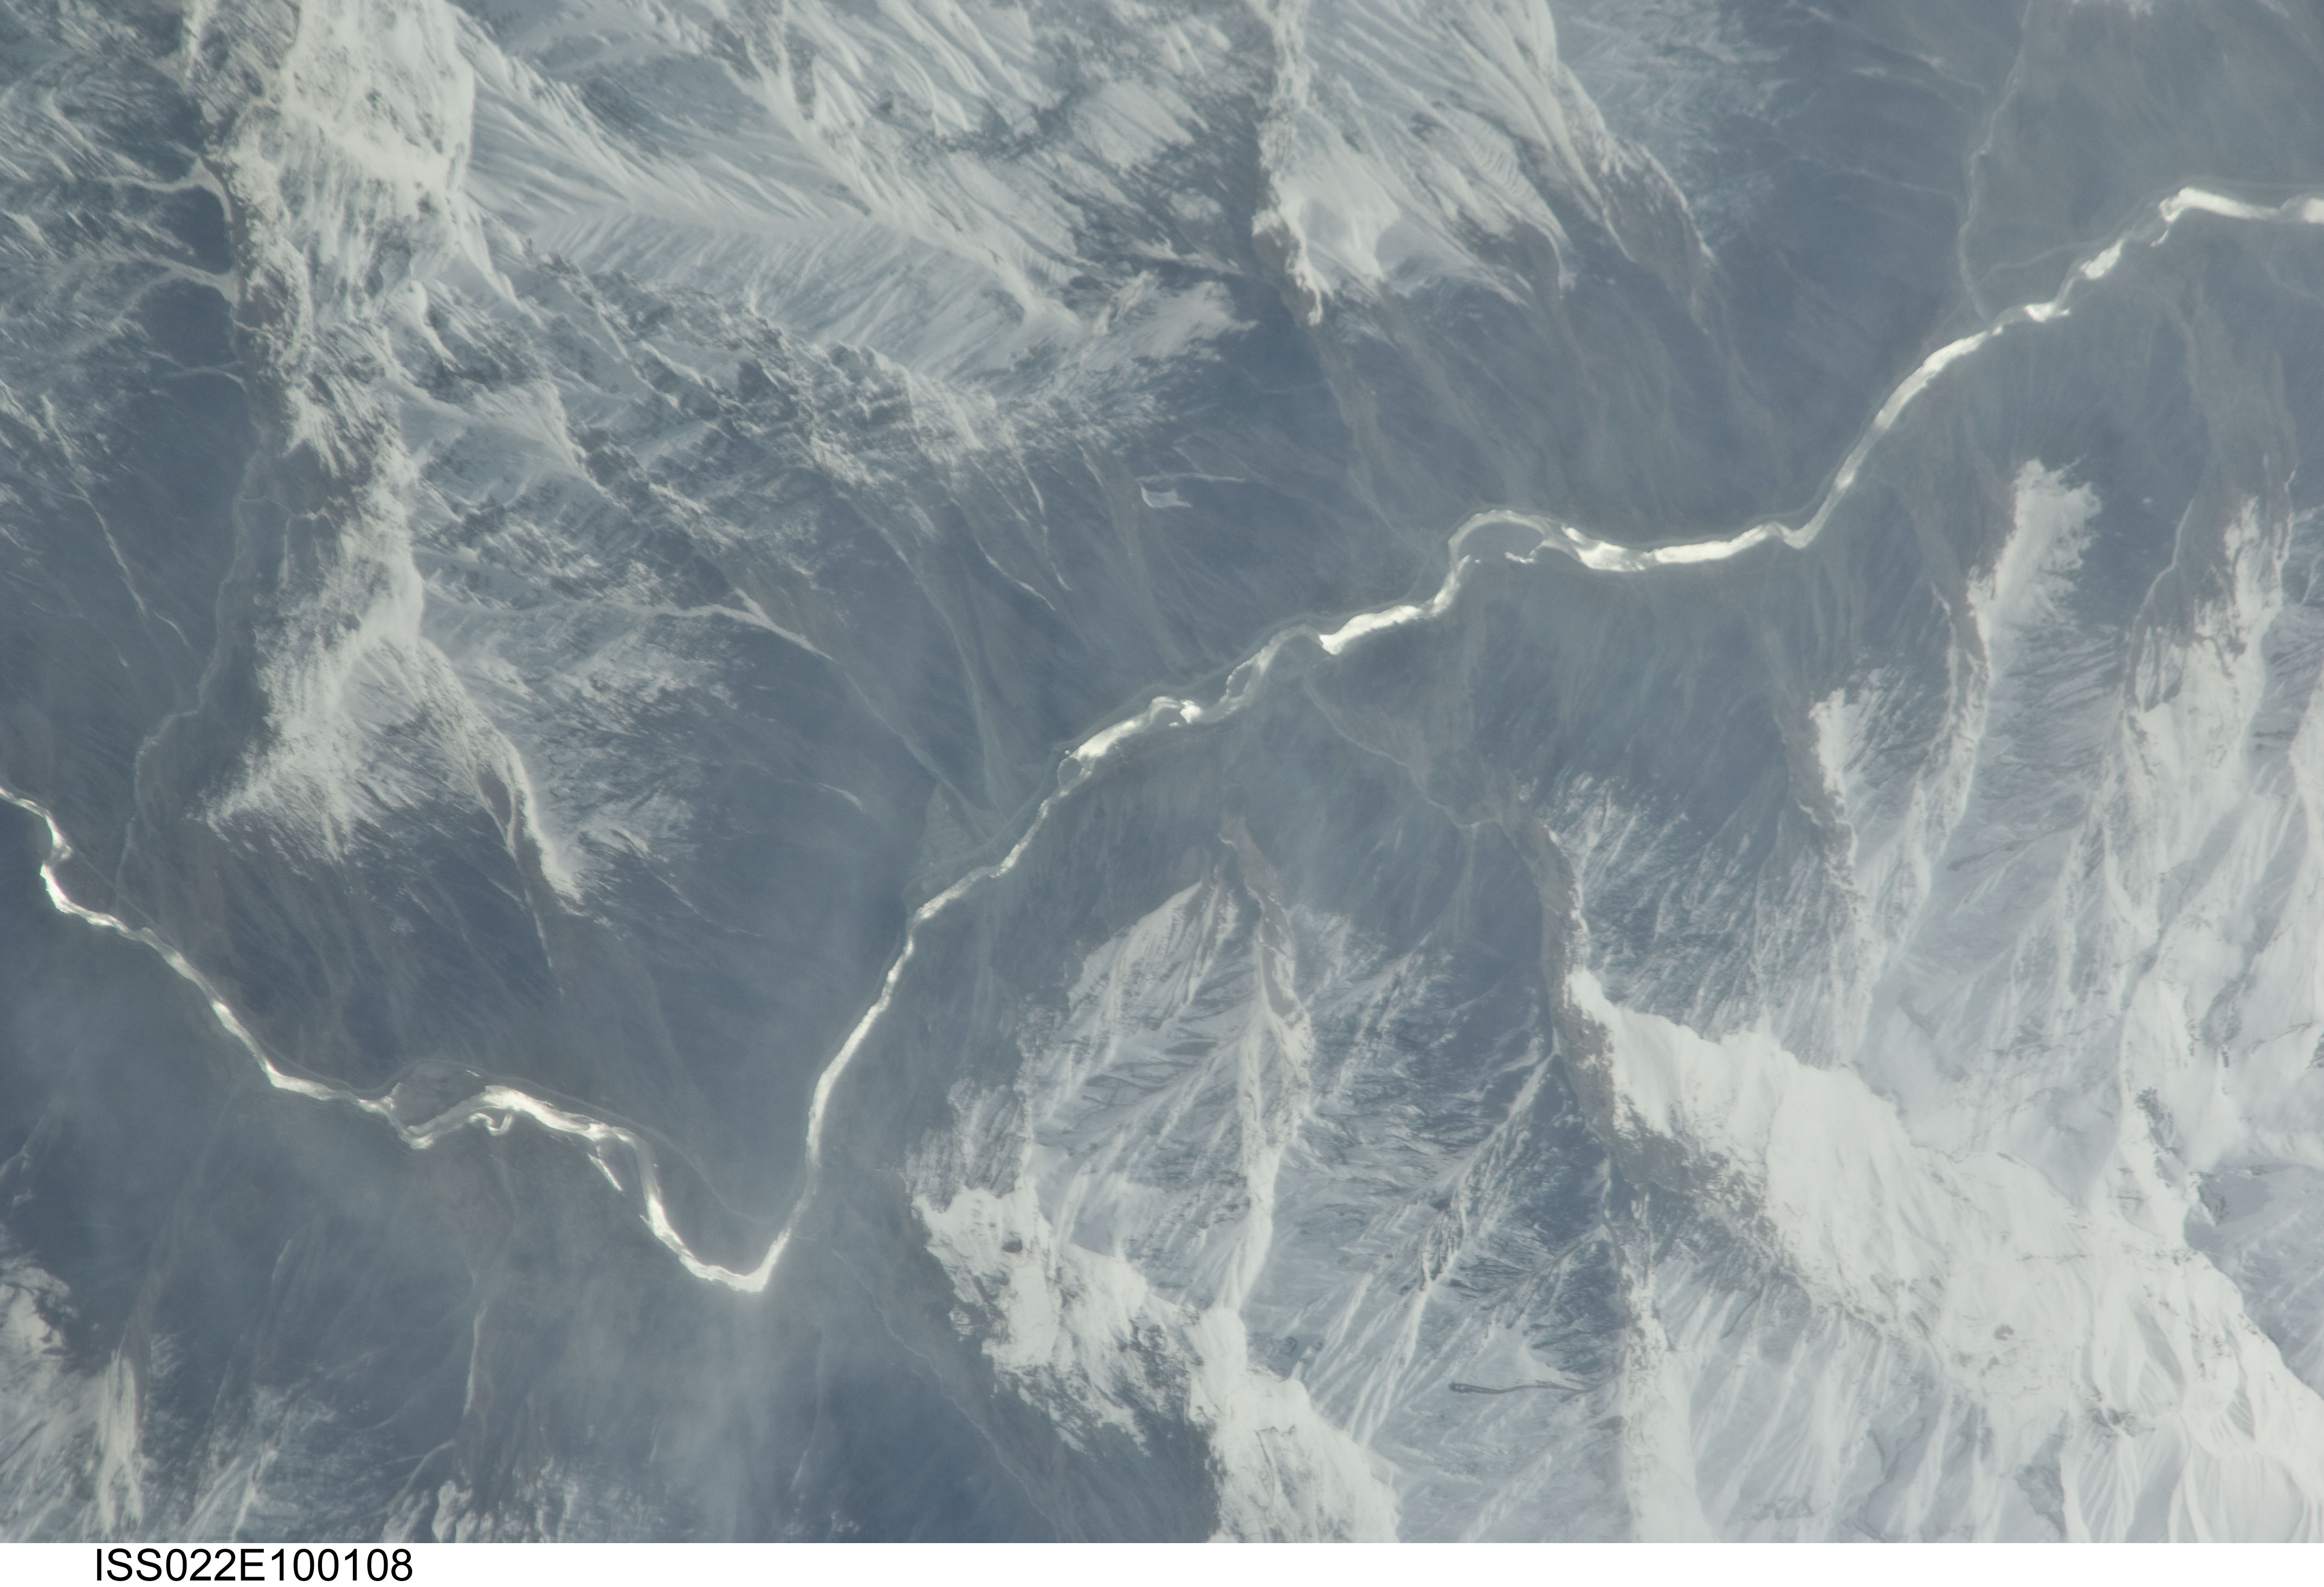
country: AFGHANISTAN
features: PANJ R., SAFED KHIRS RANGE, GLINT, SNOW
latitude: 38.2
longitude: 70.5
